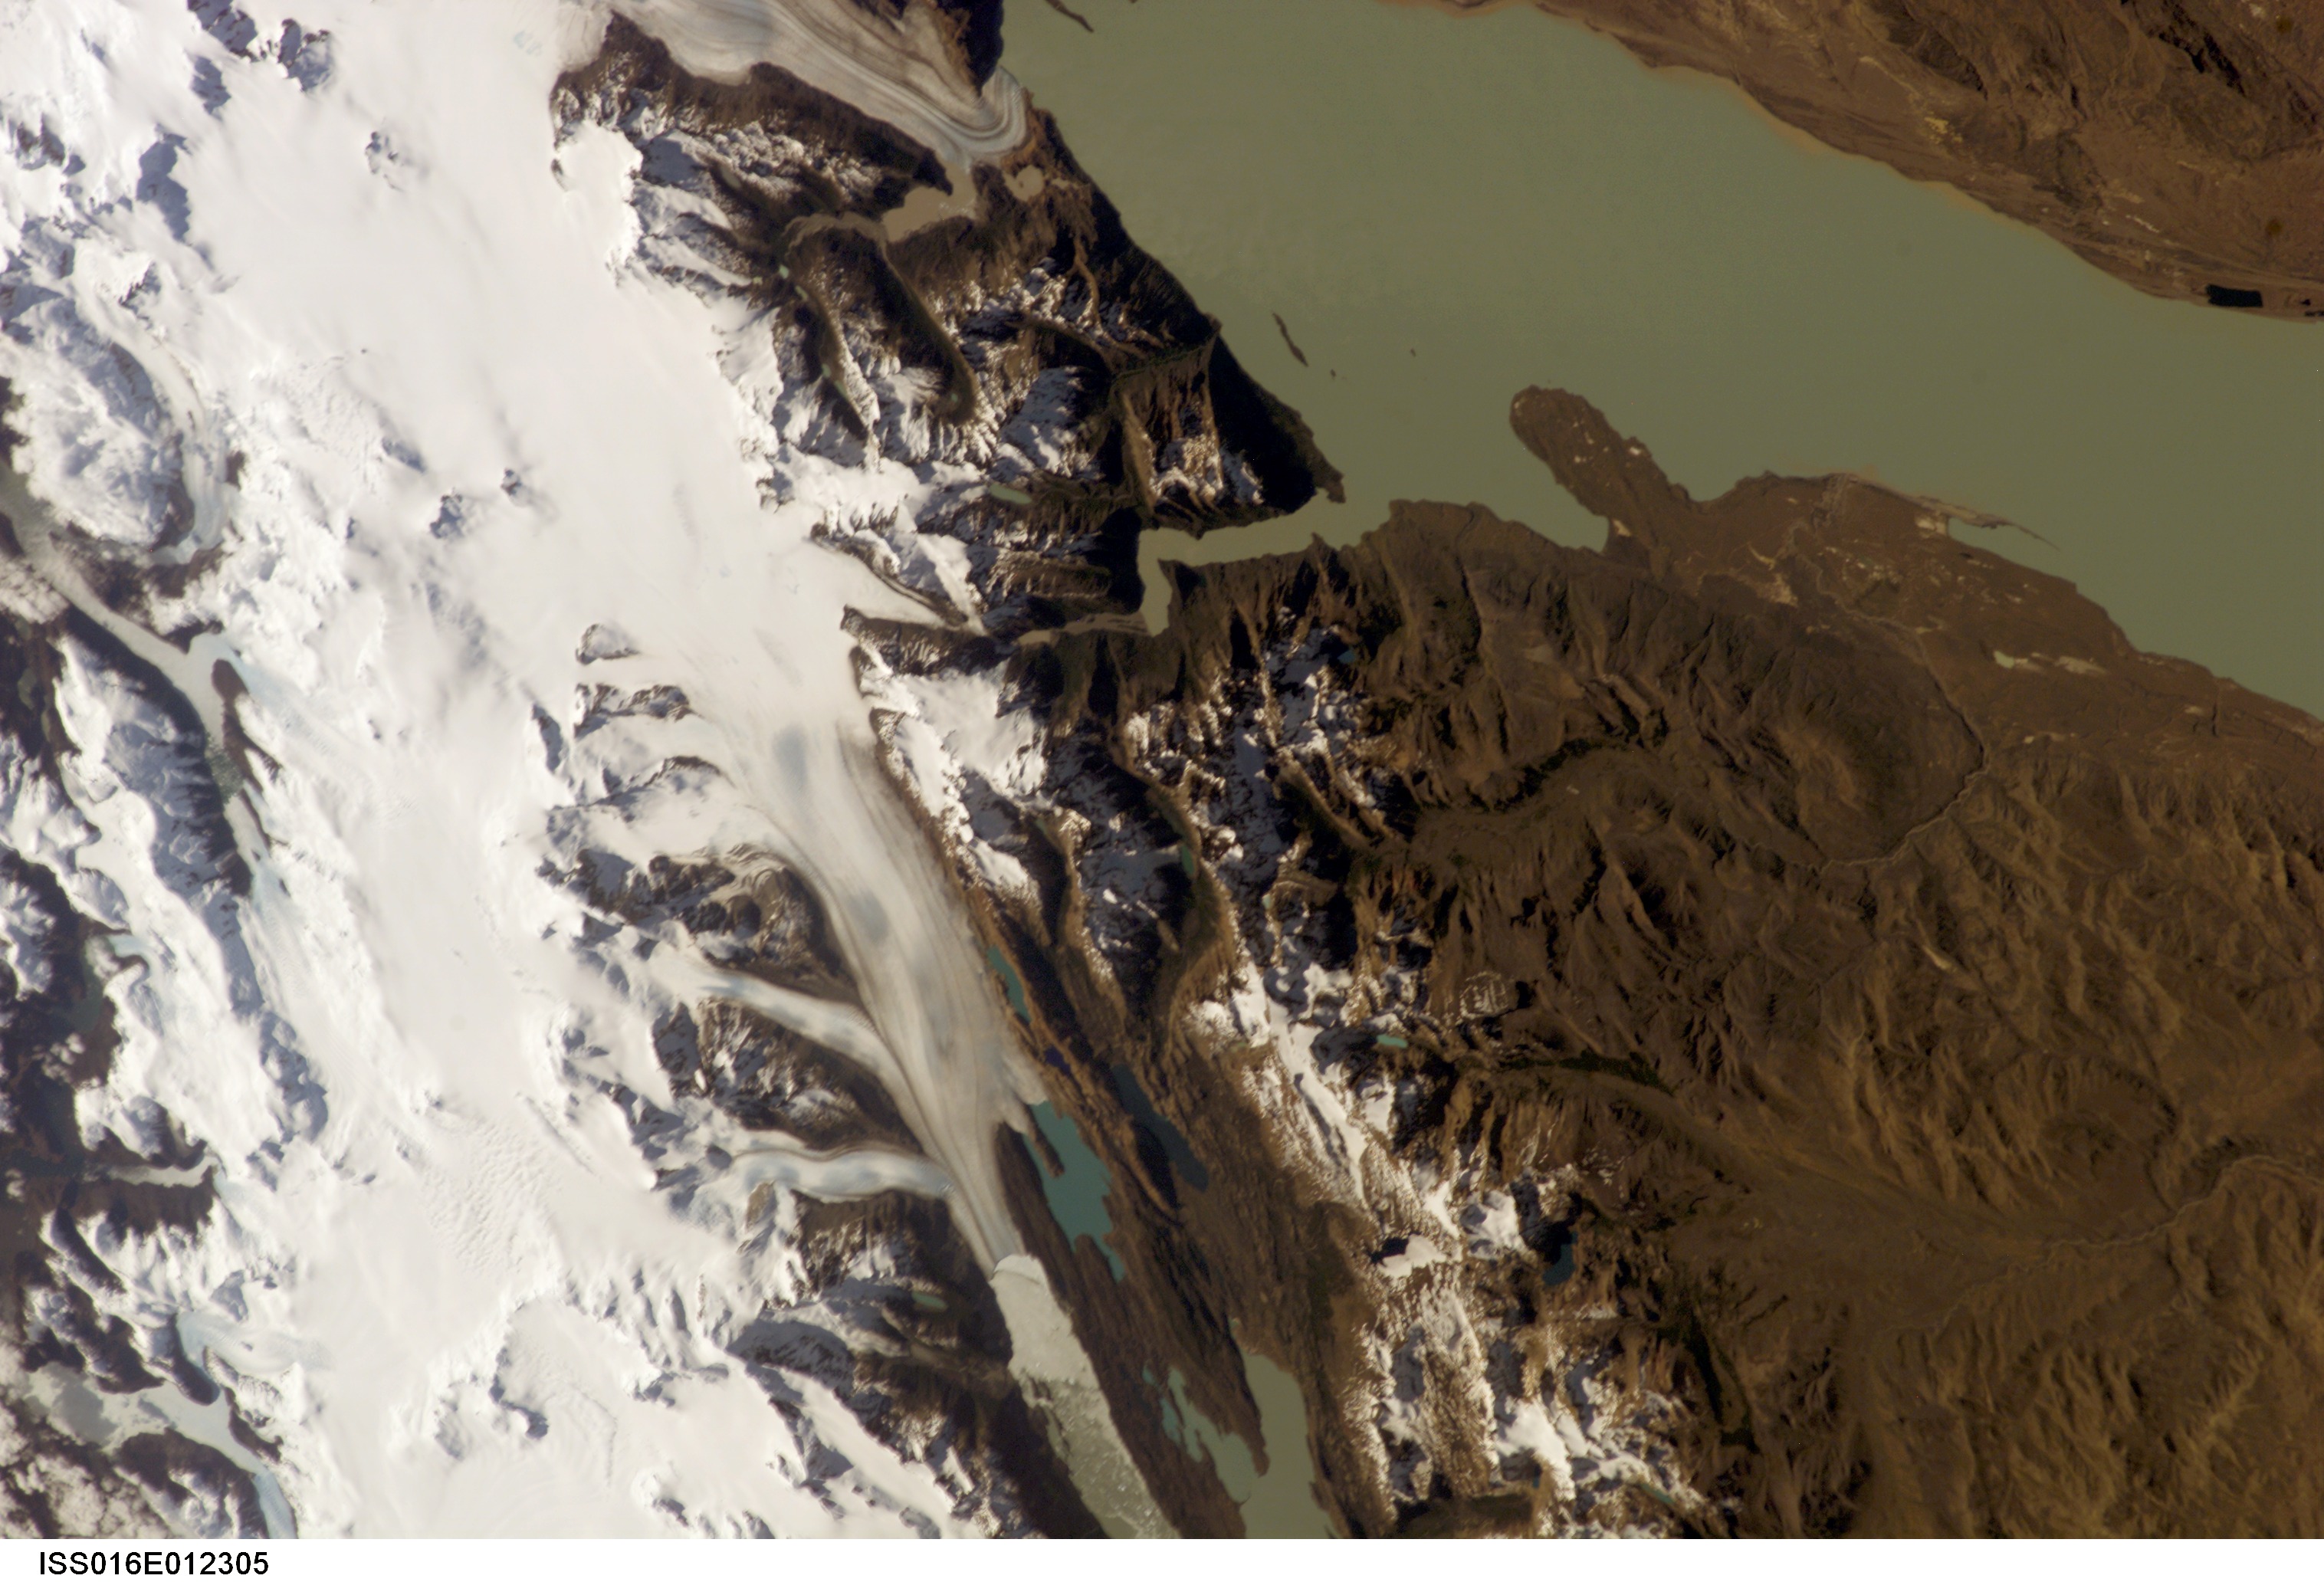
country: ARGENTINA
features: UPSALA GLACIER, LAKE VIEDMA
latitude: -50.0
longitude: -73.0
